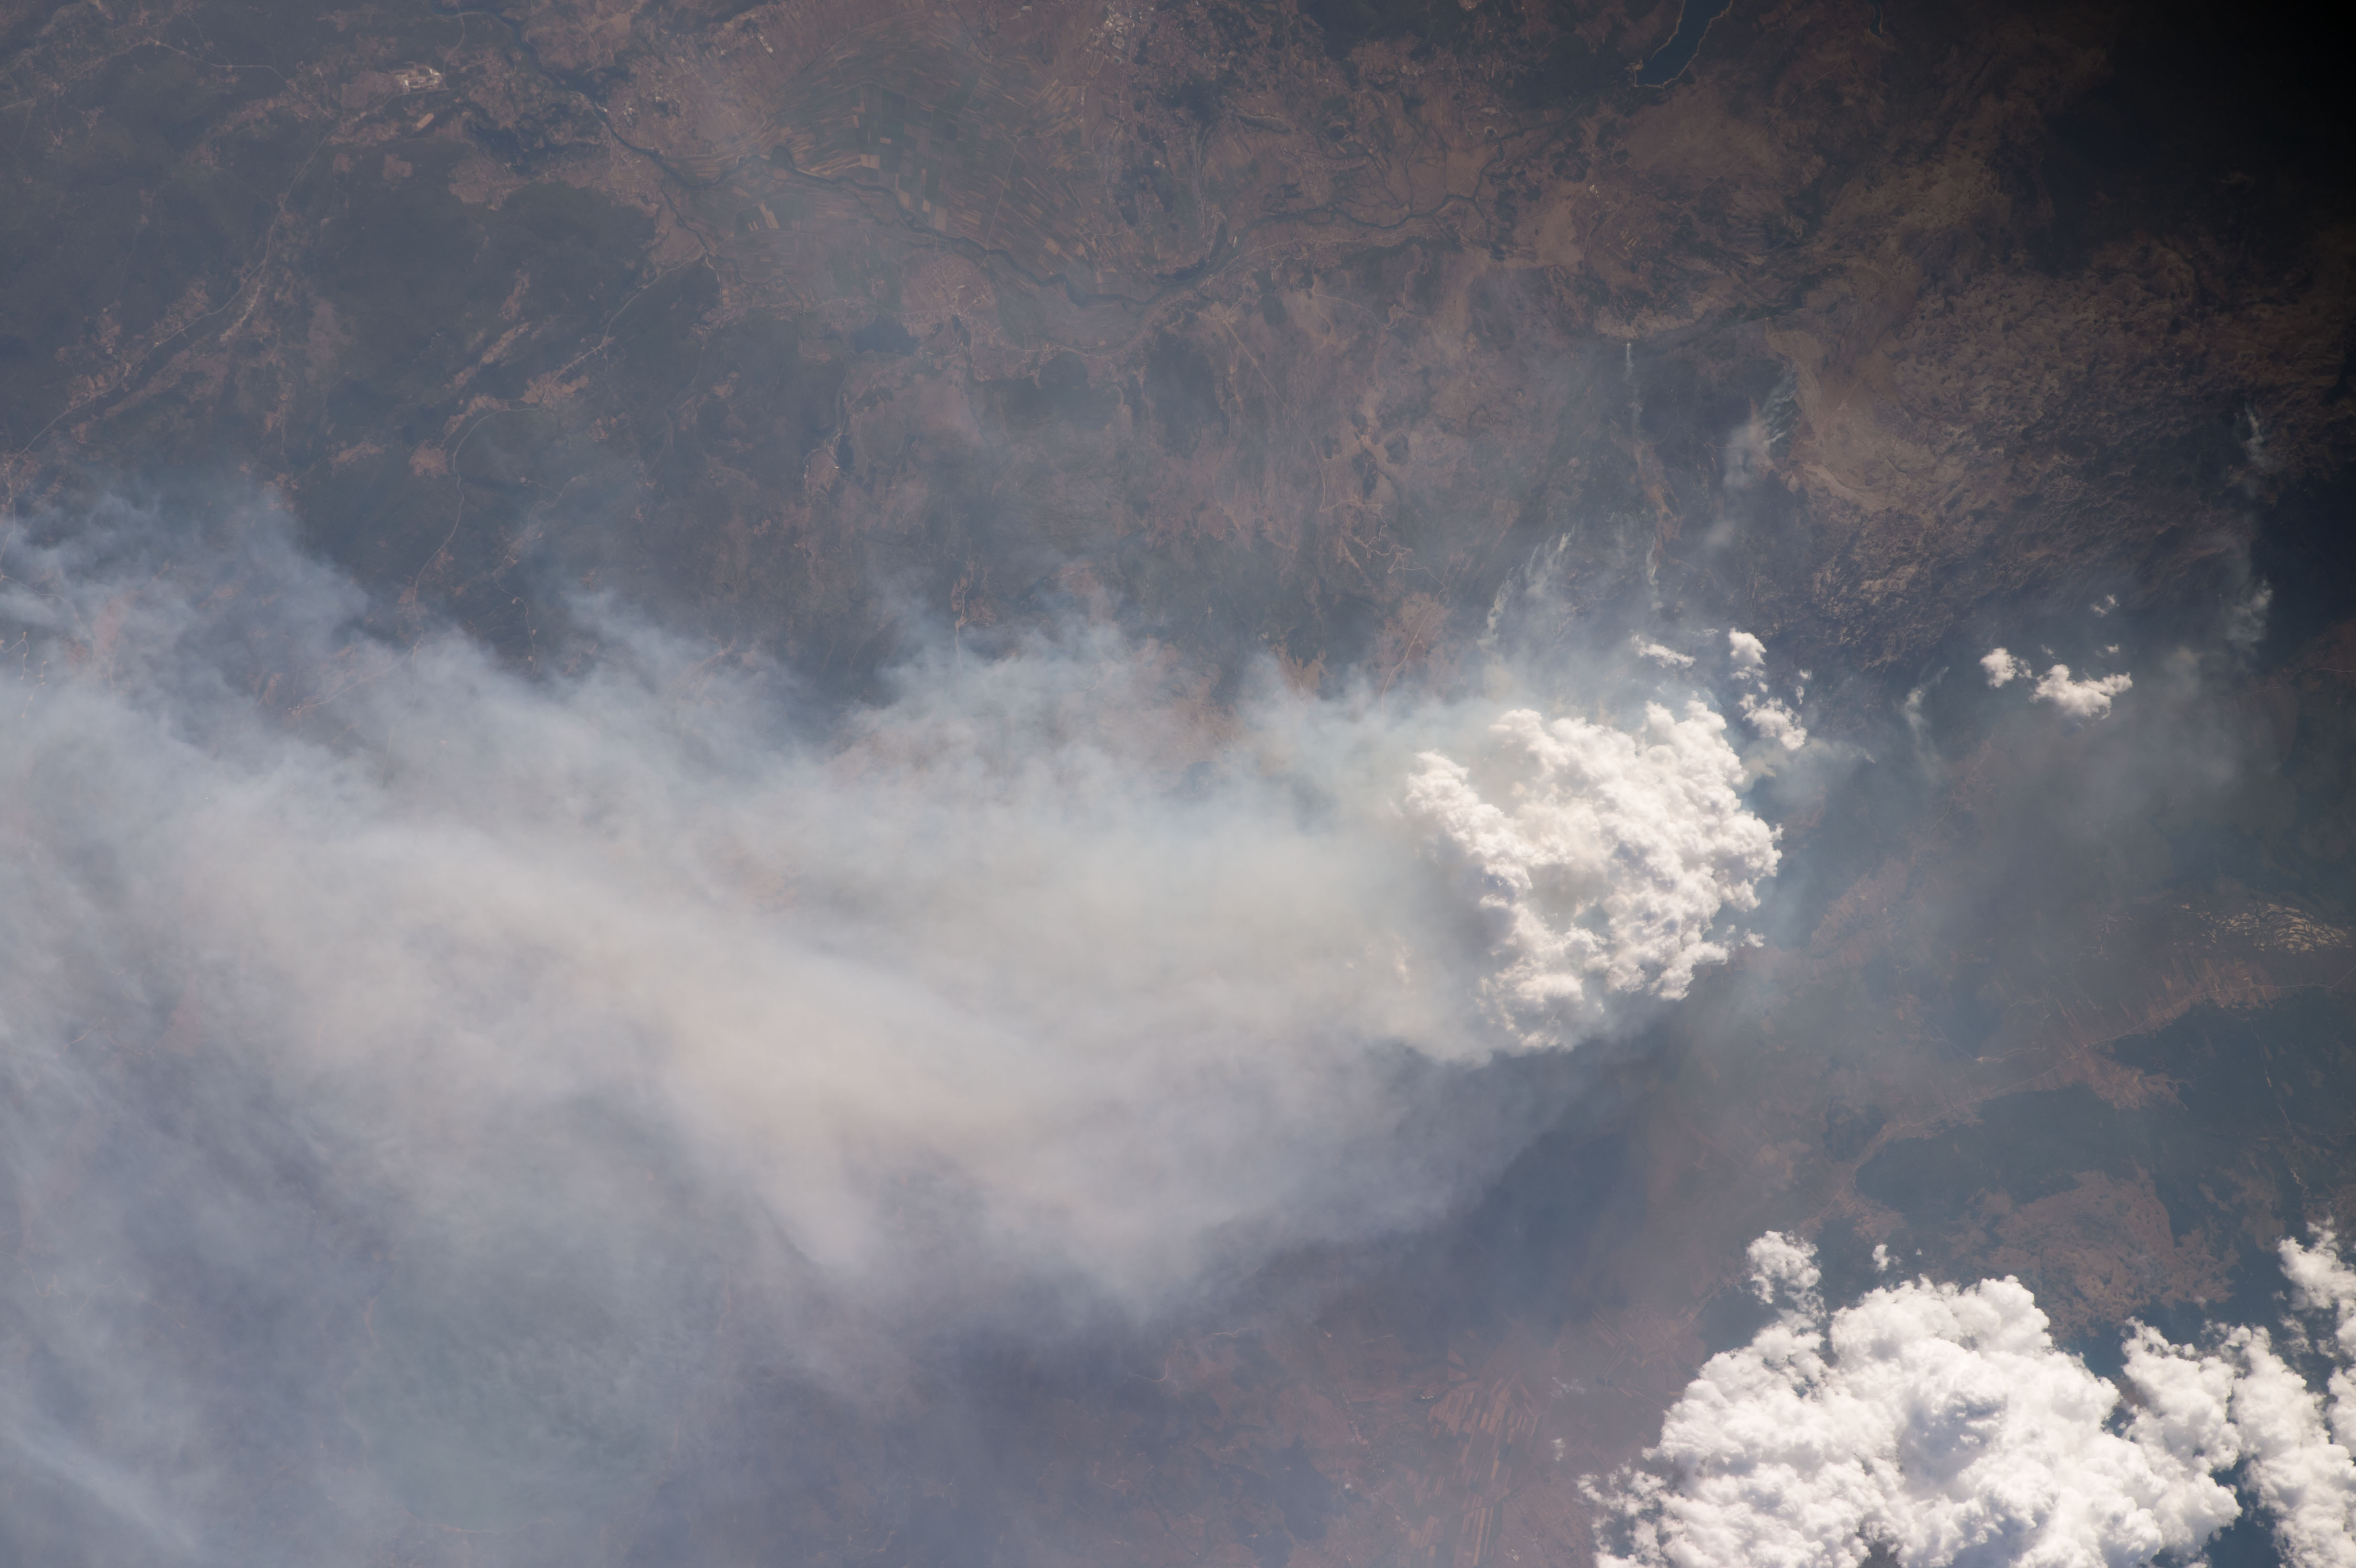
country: BOSNIA-HERZEGOVINA
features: RIVER CETINA, OBROVAC SINJSKI, SMOKE PLUMES
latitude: 43.8
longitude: 16.8
